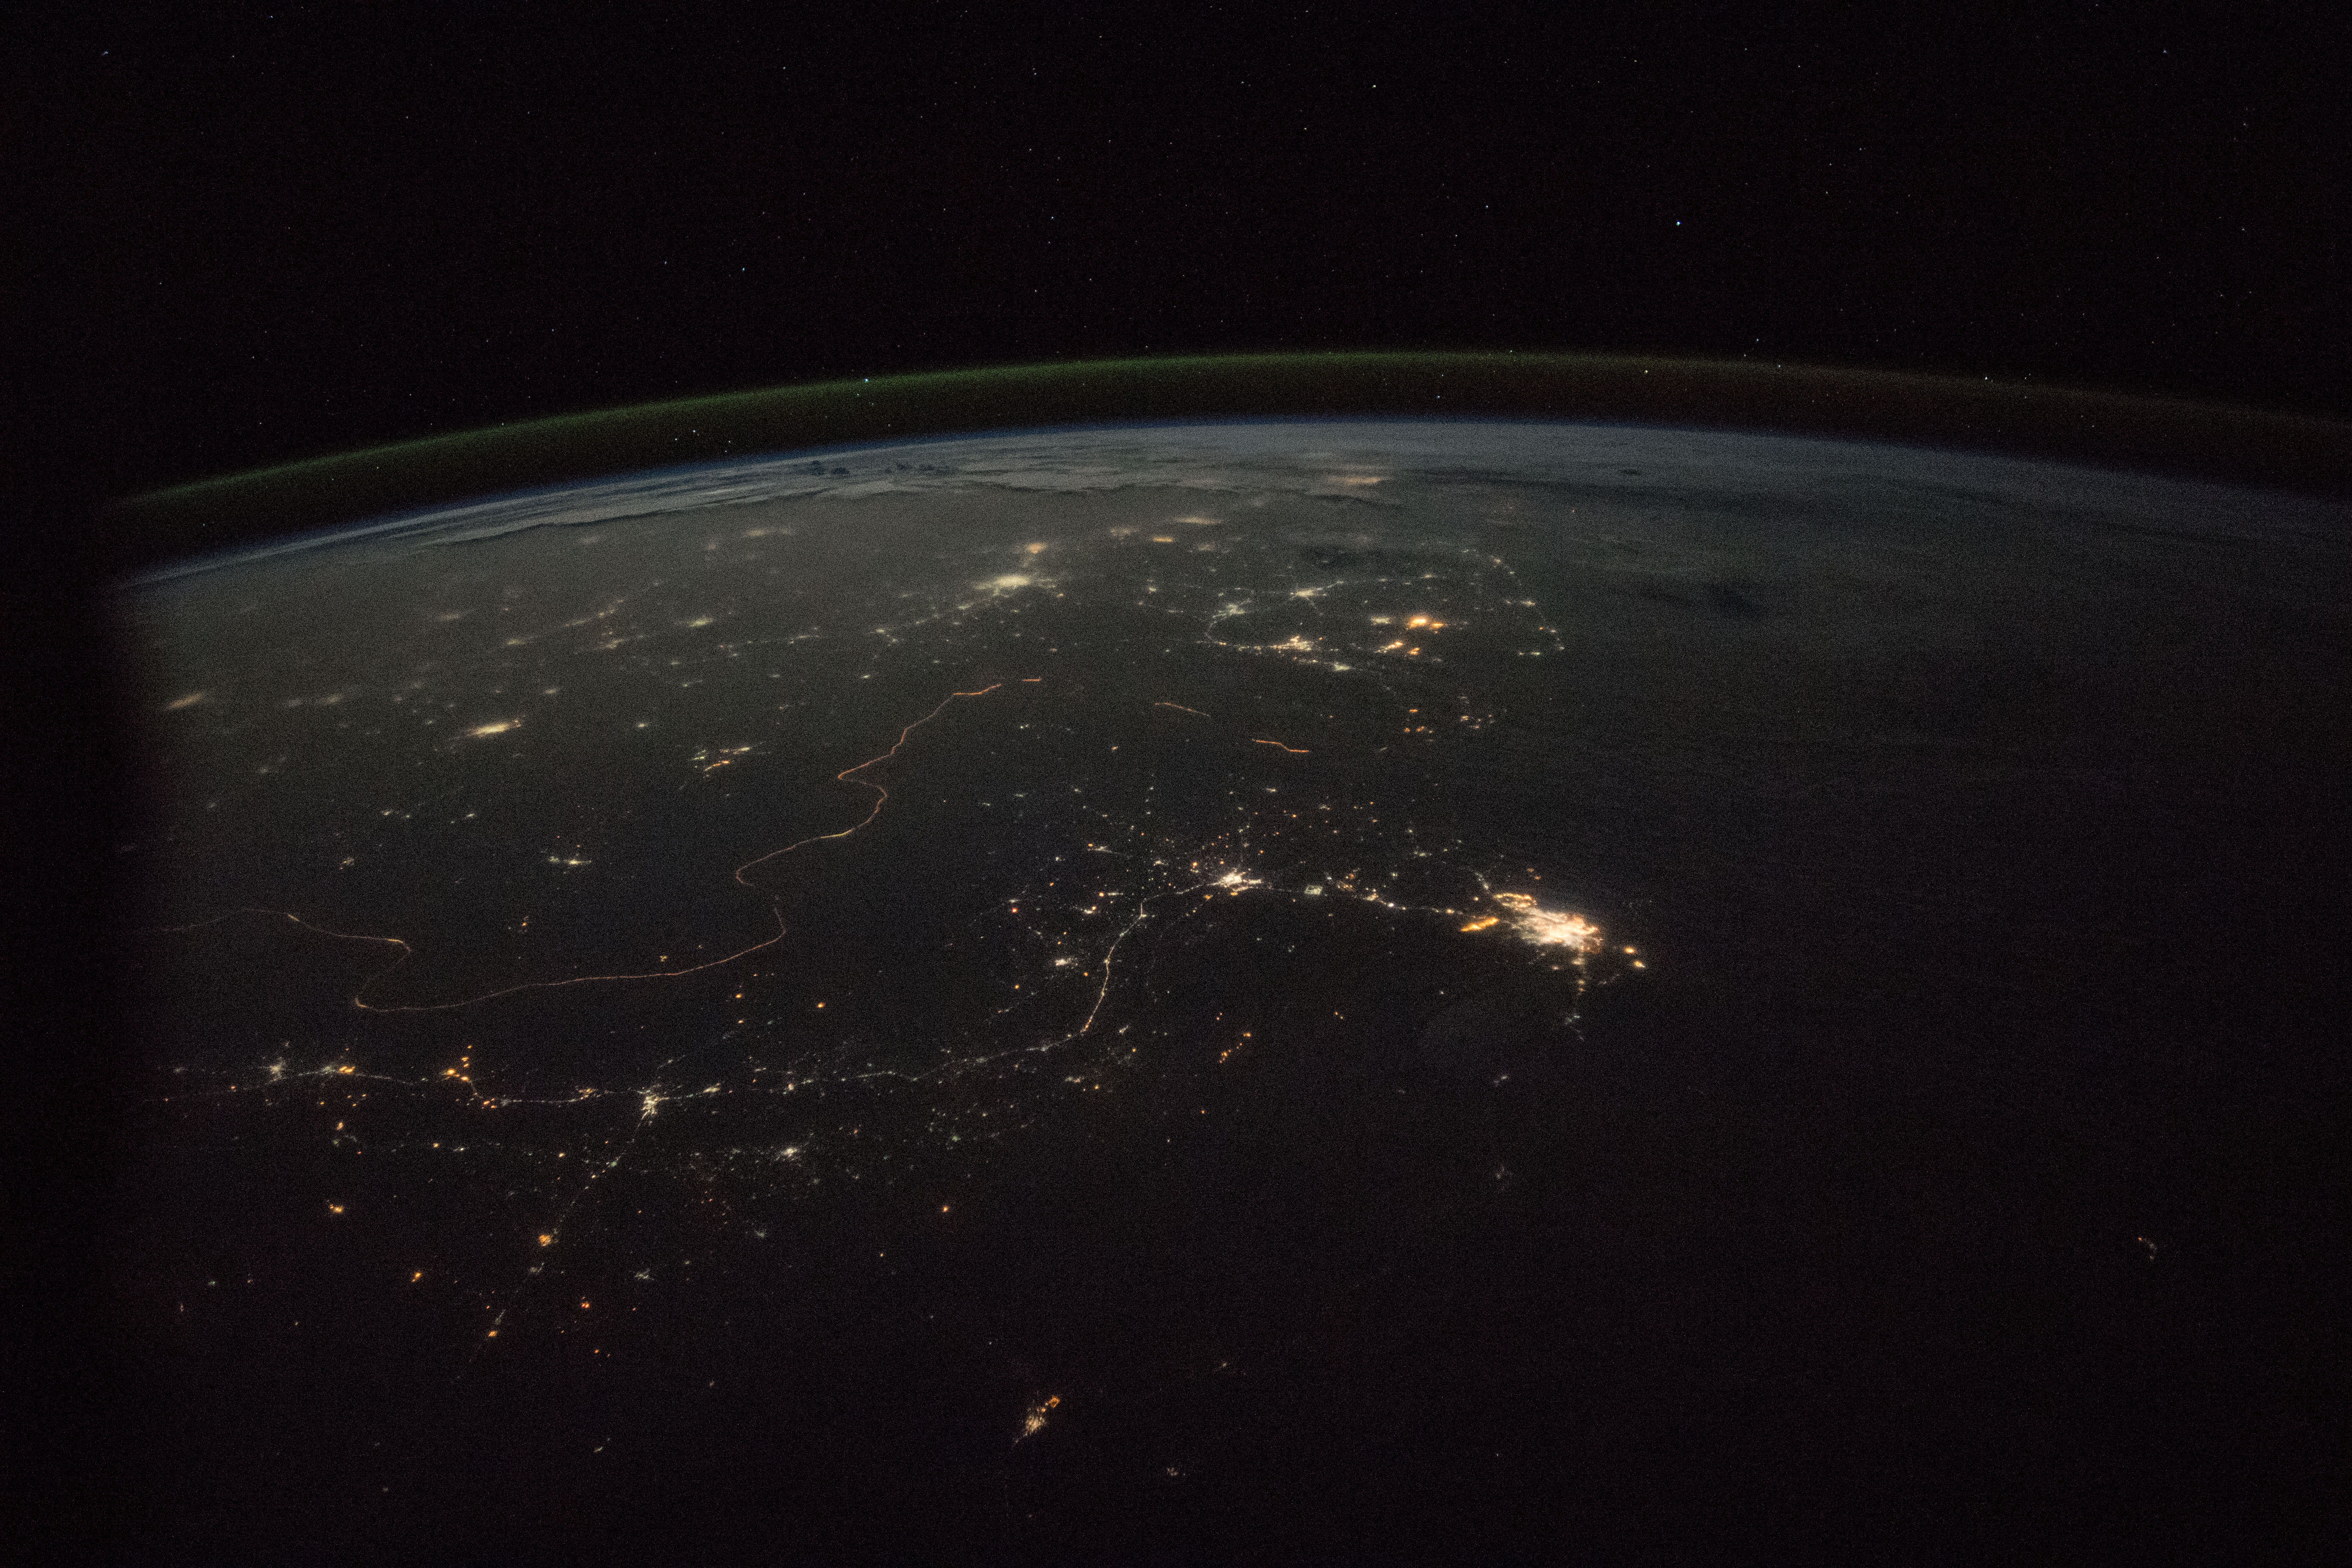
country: PAKISTAN
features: DARK EARTHOBS, KARACHI
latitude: 25.0
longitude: 68.5
